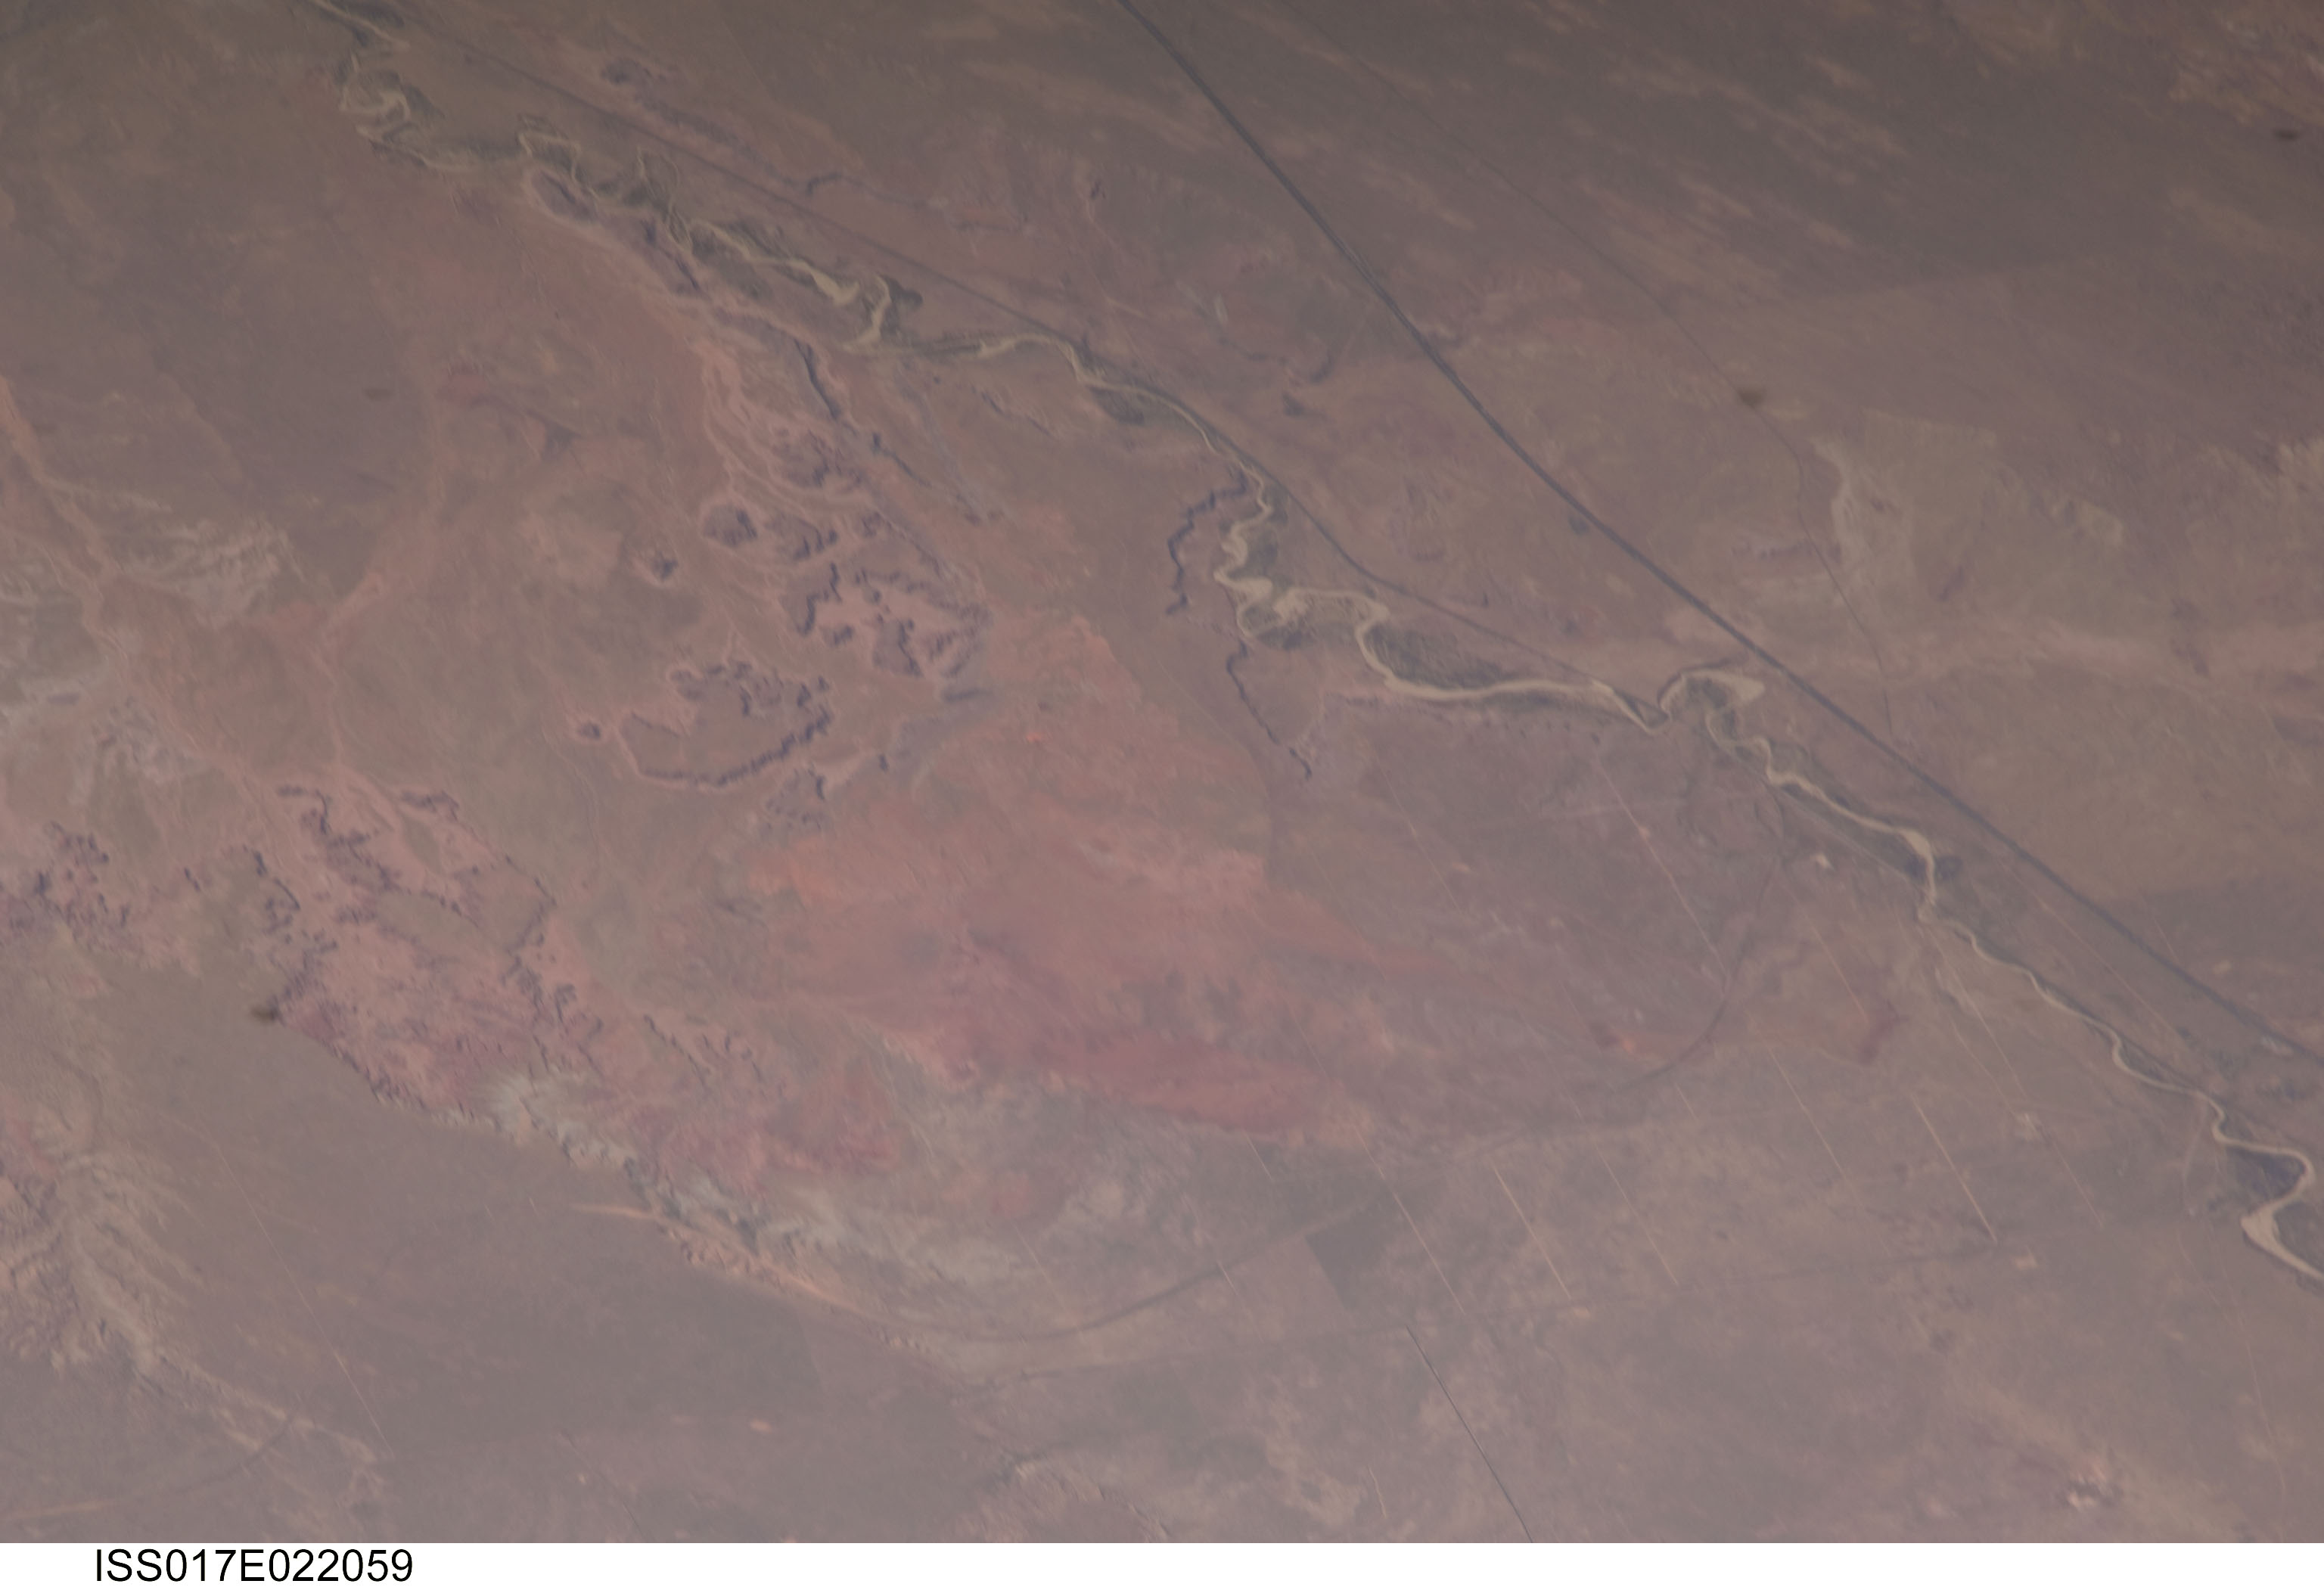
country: USA-ARIZONA
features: PUERCO RIVER, IH40, PETRIFIED FOREST AREA
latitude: 35.0
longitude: -109.6
